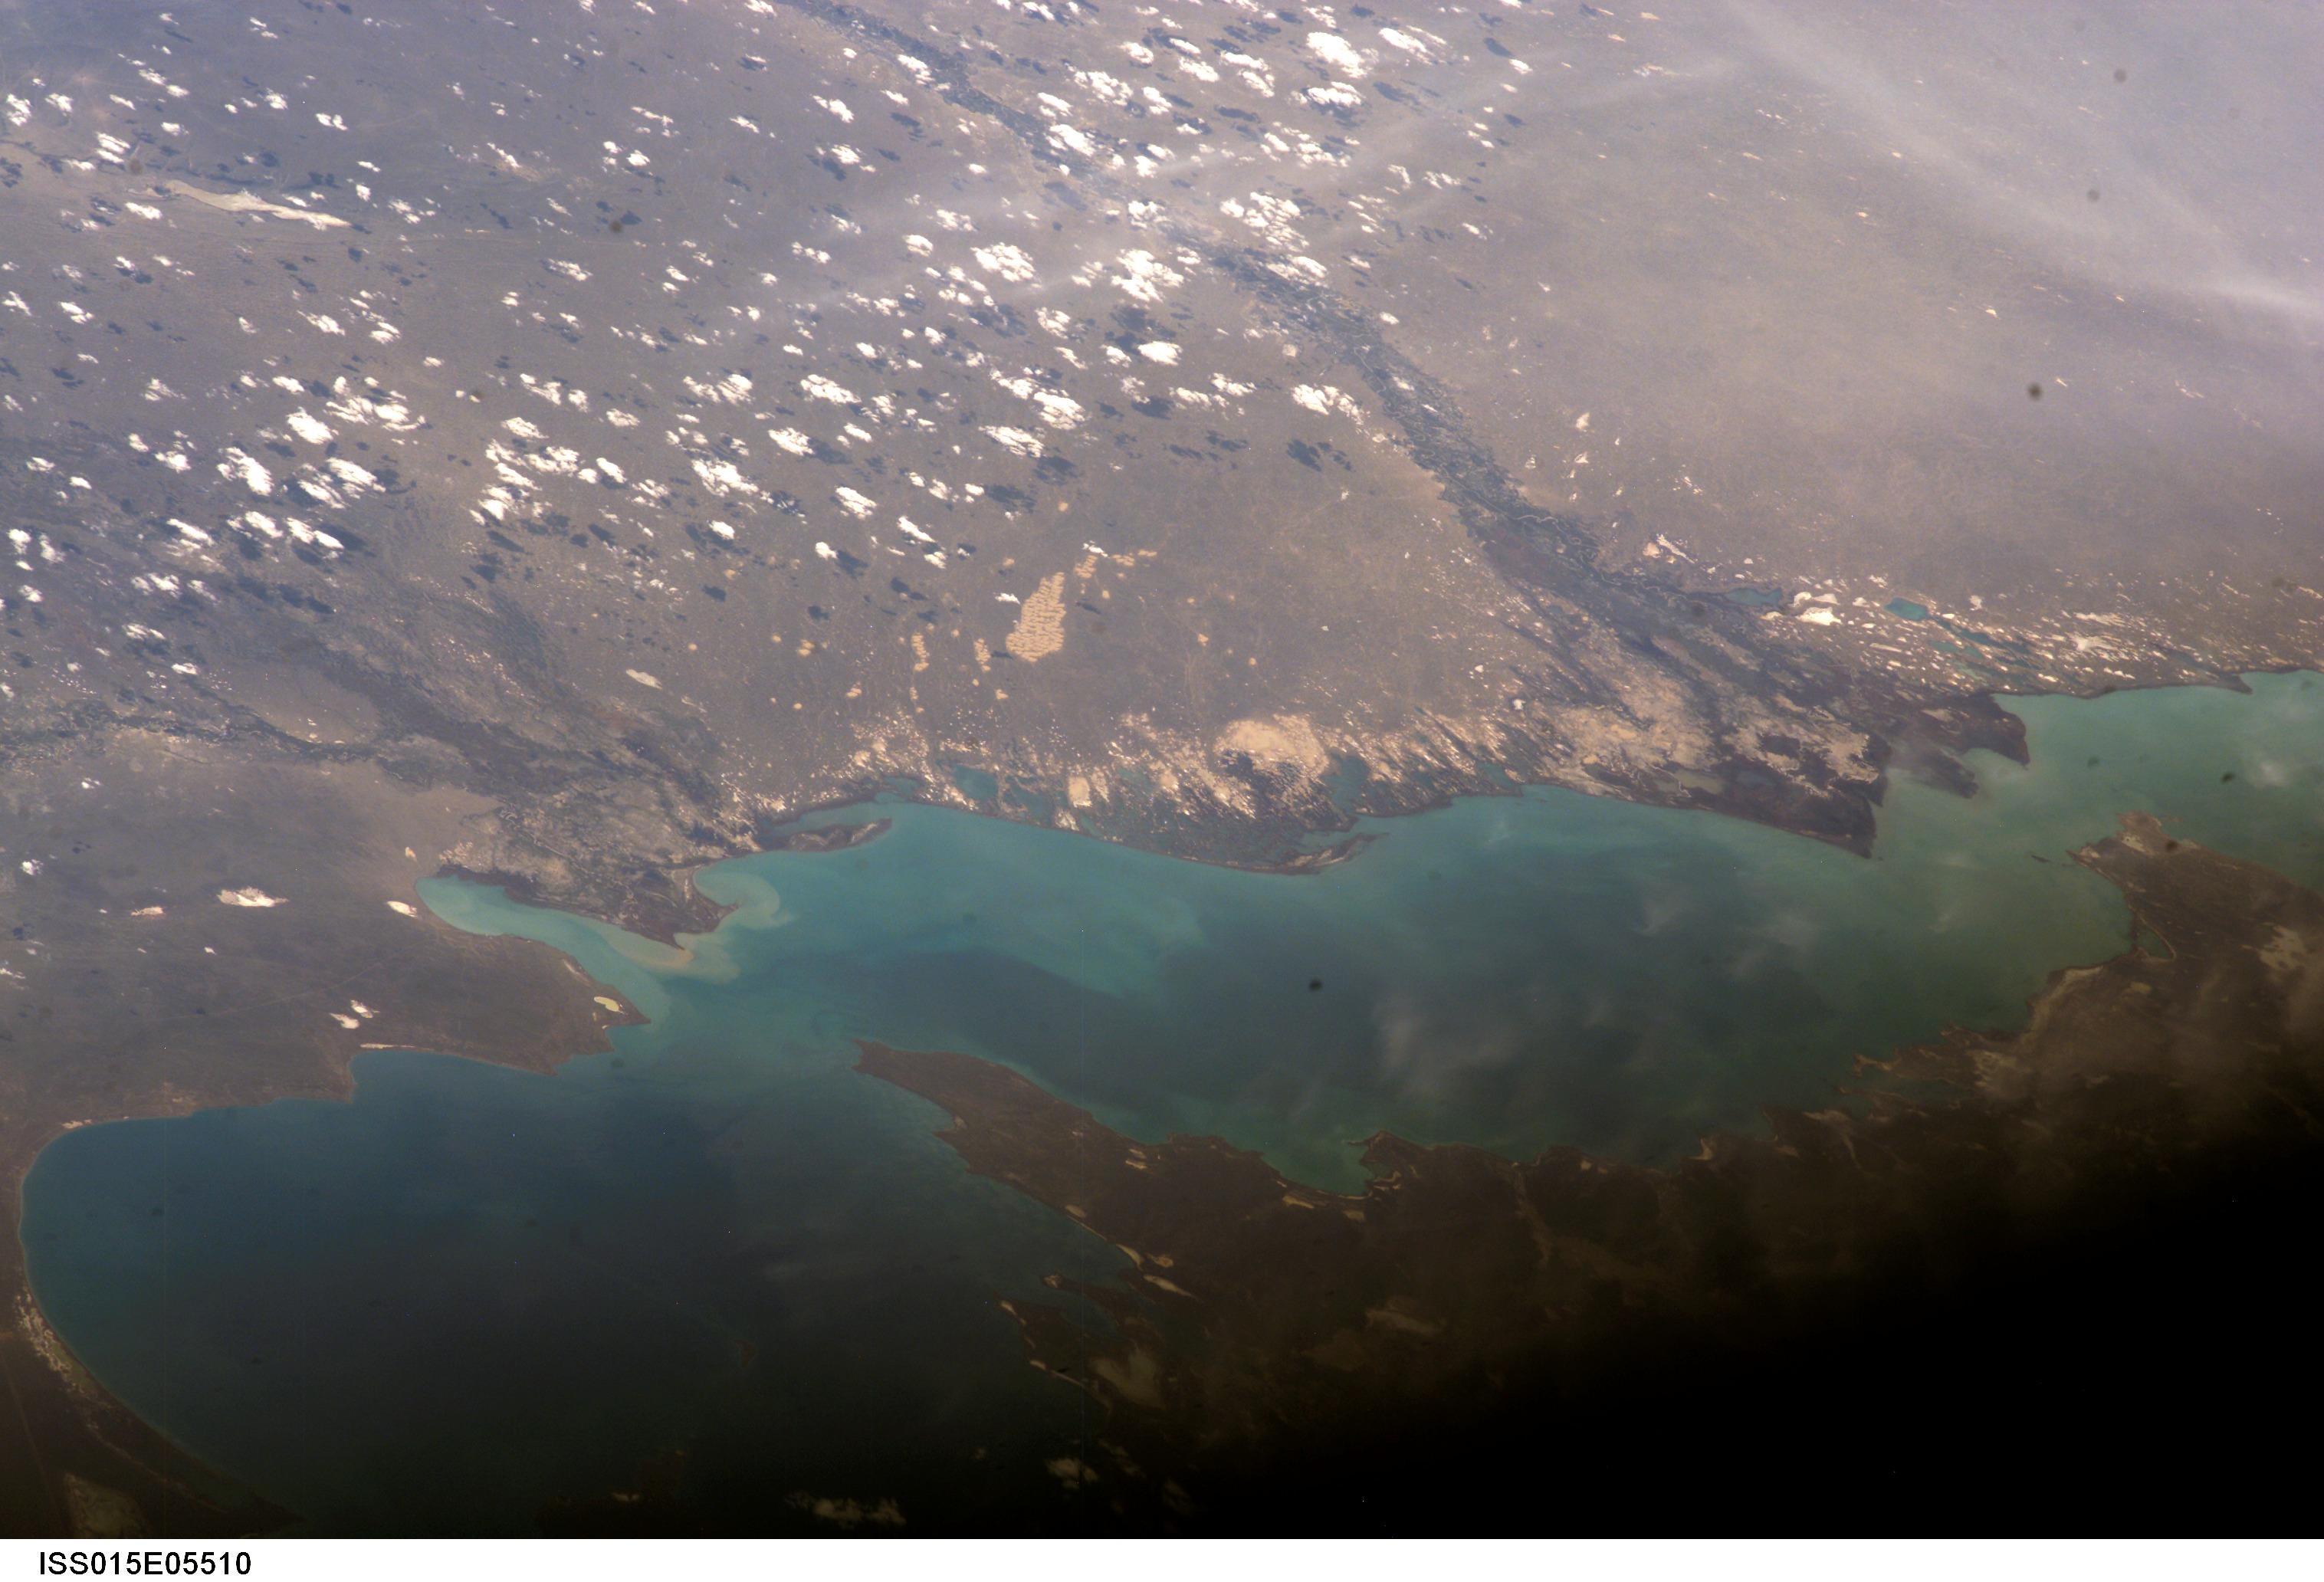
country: KAZAKHSTAN
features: L. BALKHASH, PARTIAL FRAME
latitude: 46.5
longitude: 78.0
